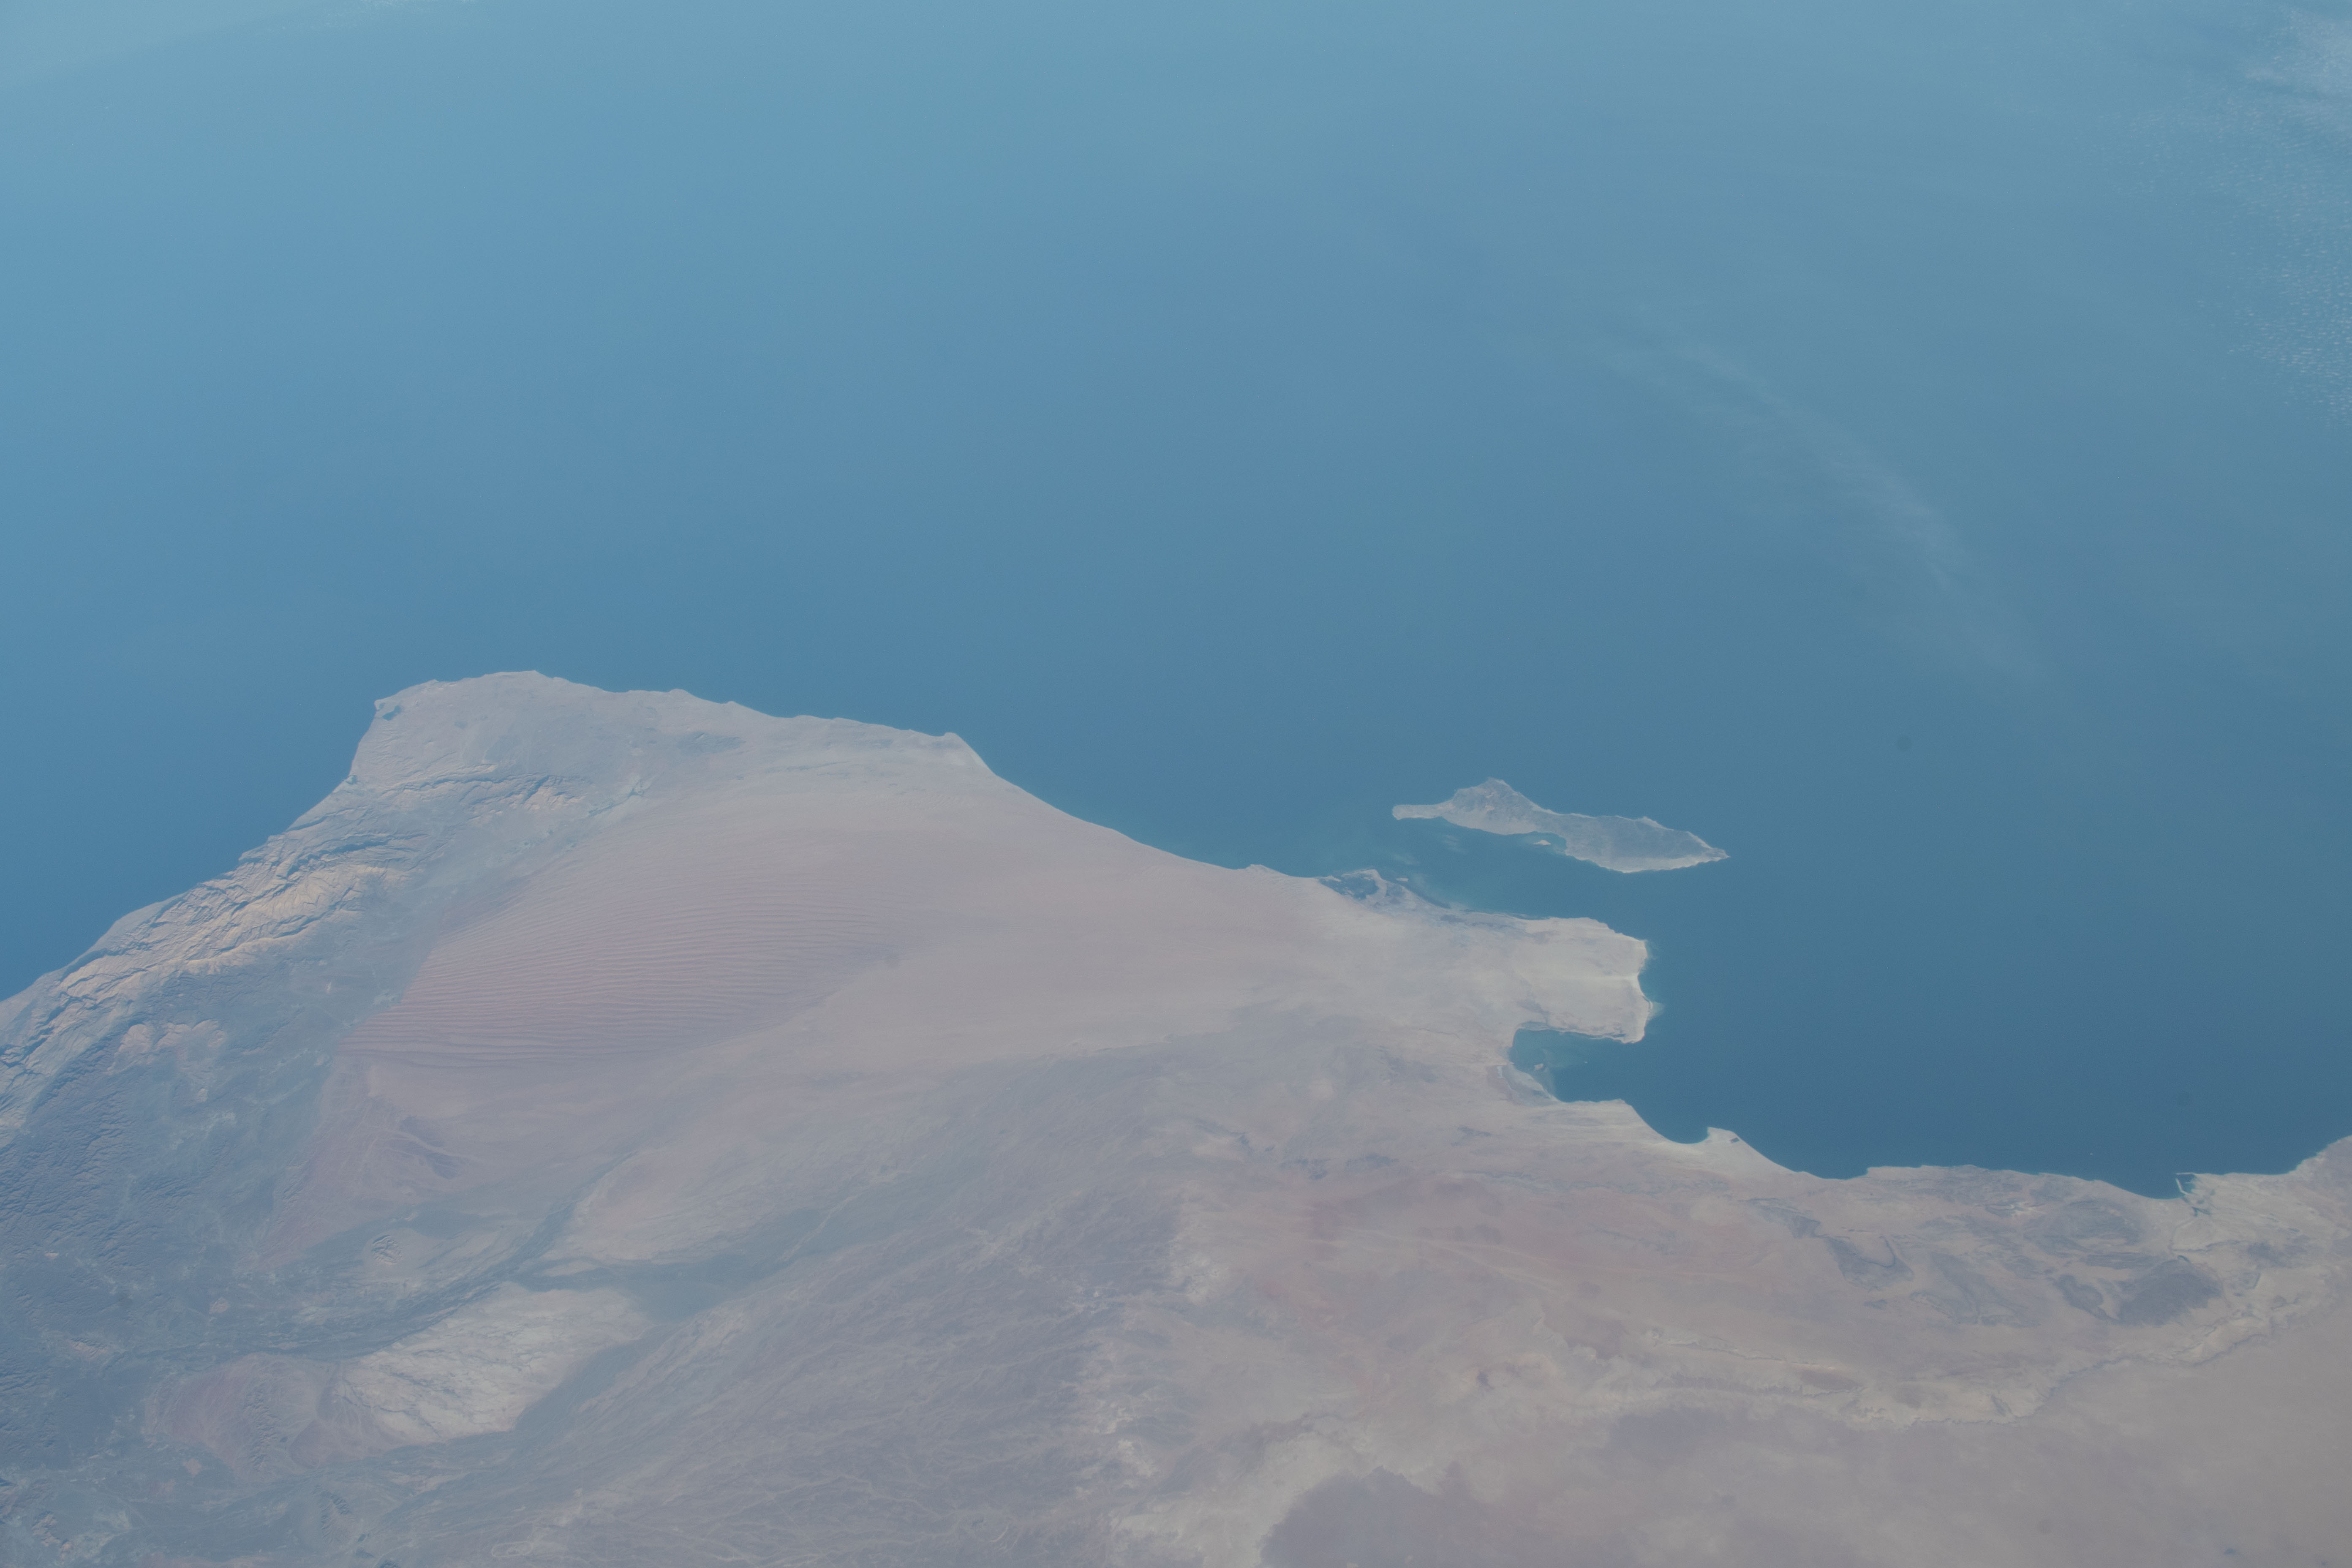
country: OMAN
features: ASH SHARQIYAH NORTH, ASH SHARQIYAH SOUTH
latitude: 21.0
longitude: 59.0
